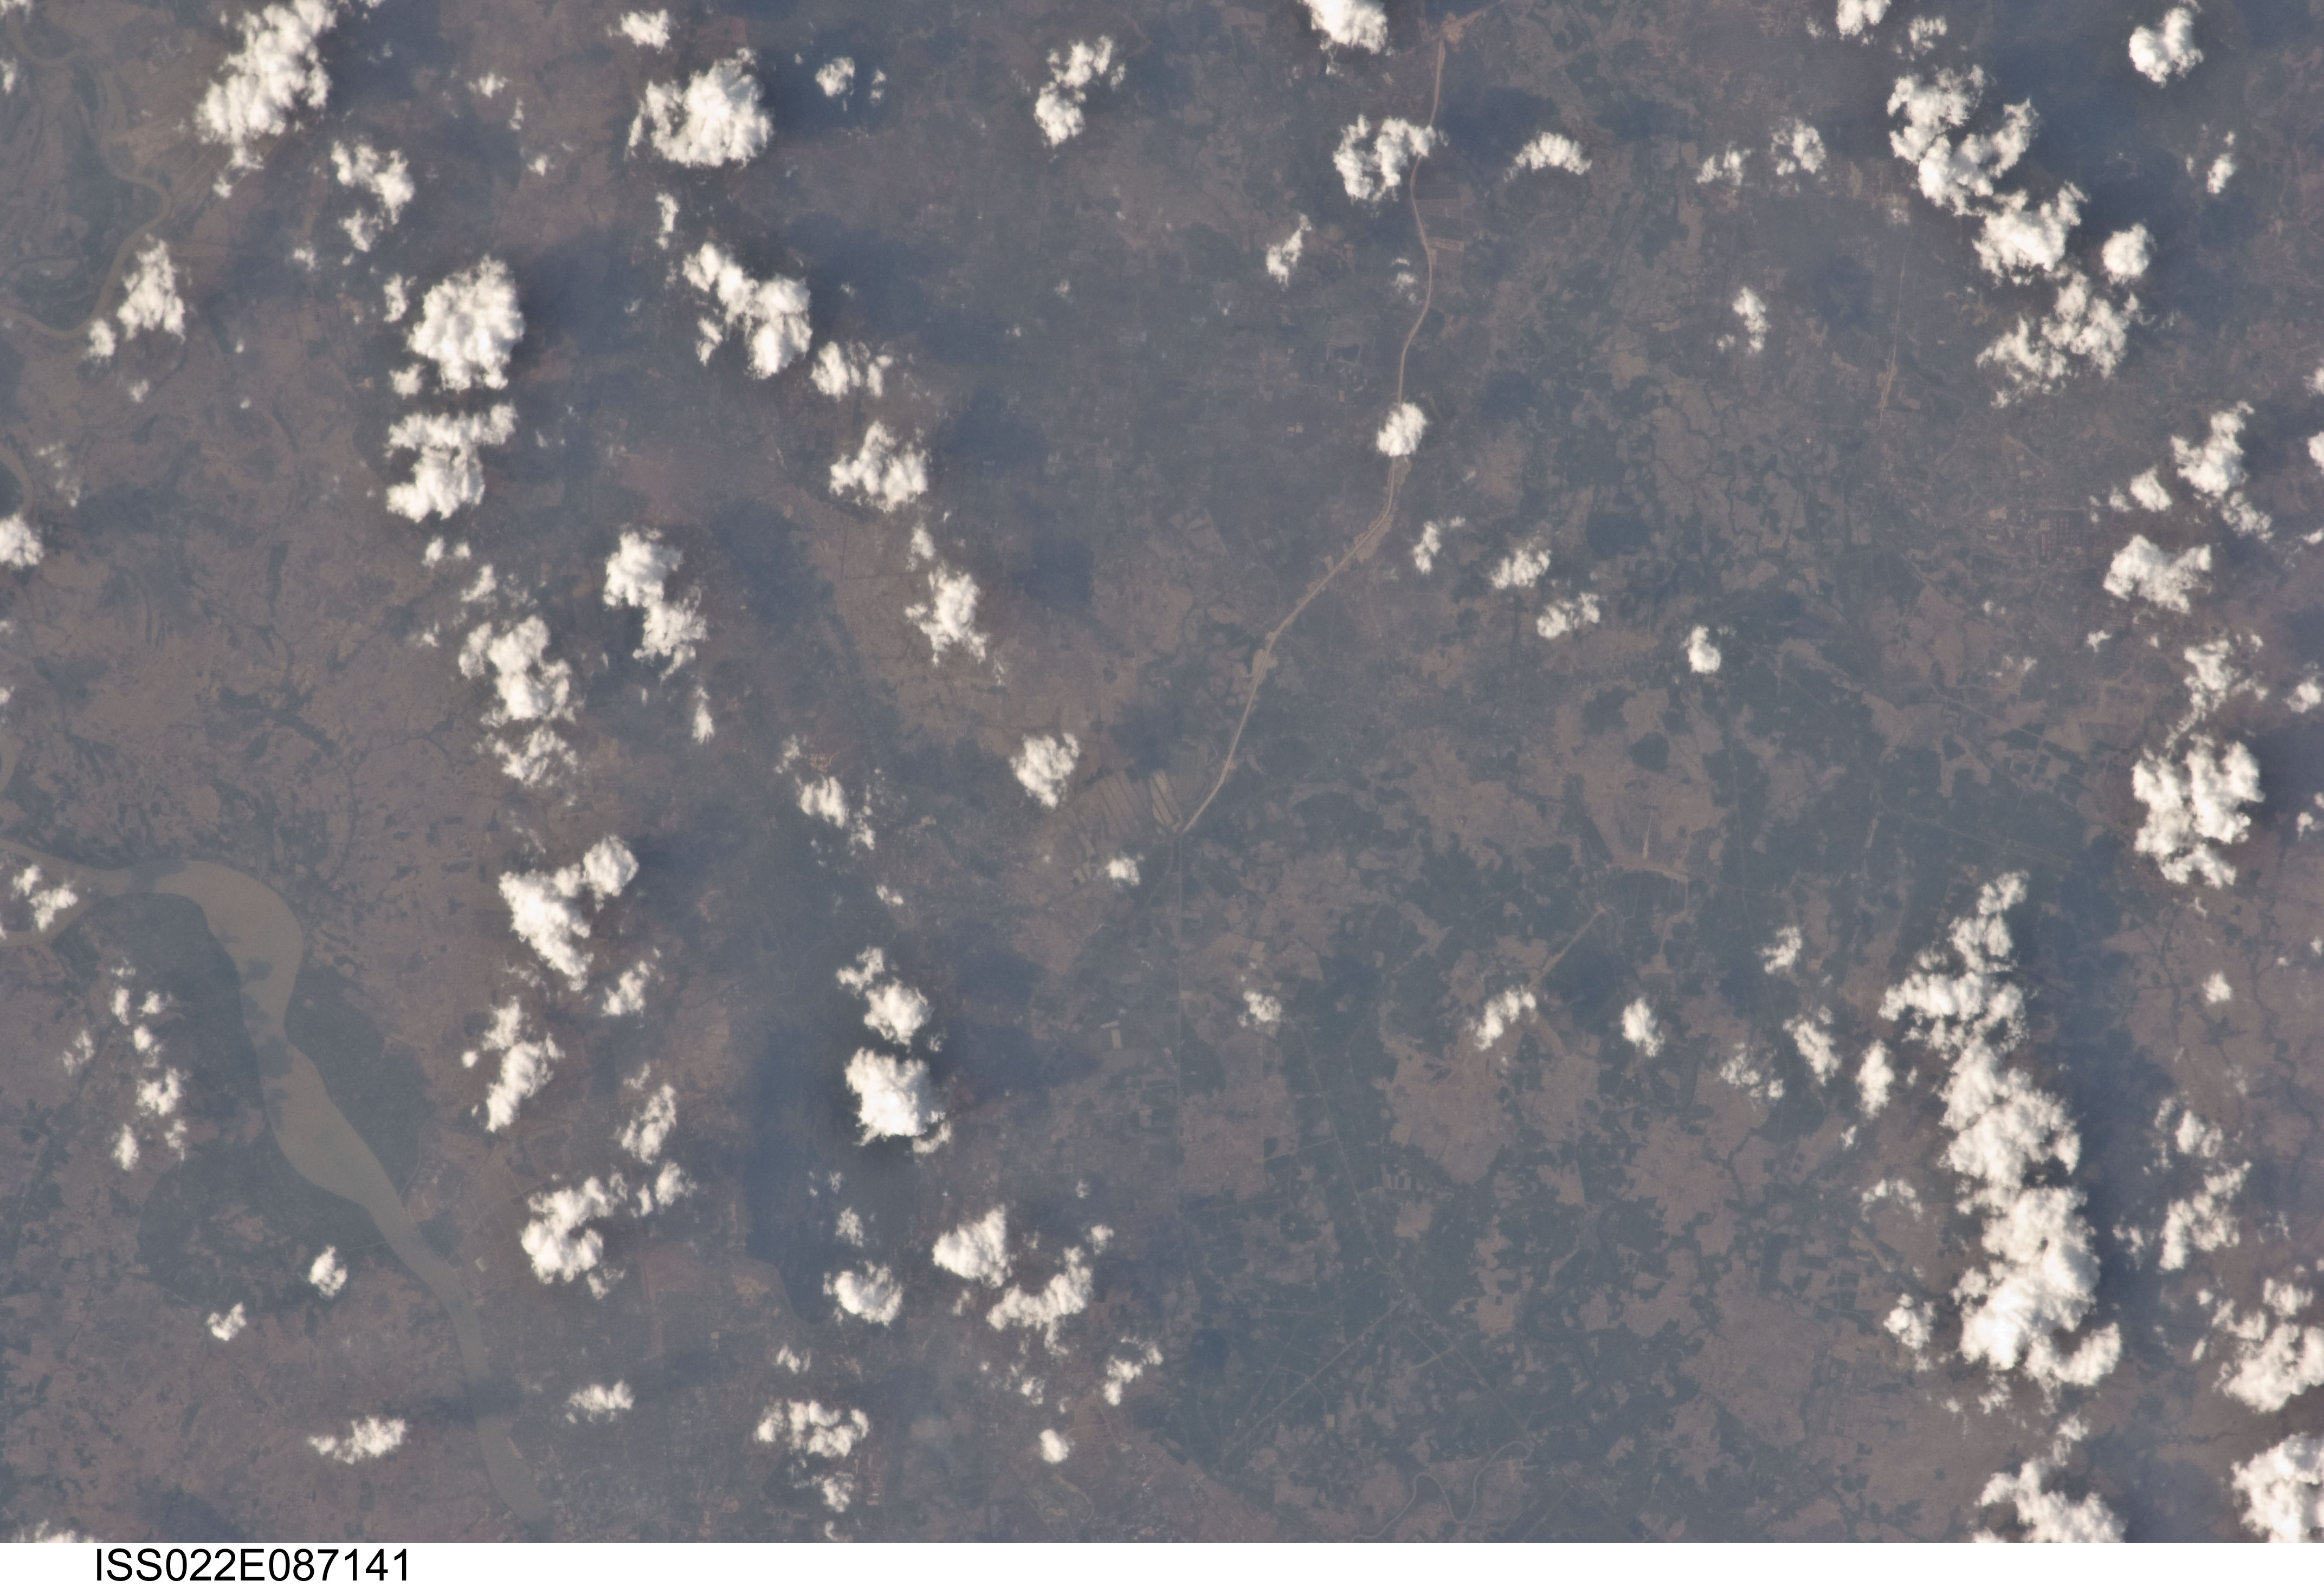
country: MYANMAR (BURMA)
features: SATTHWADAW, HLAING R., VILLAGES, AGR.
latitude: 17.1
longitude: 96.2
